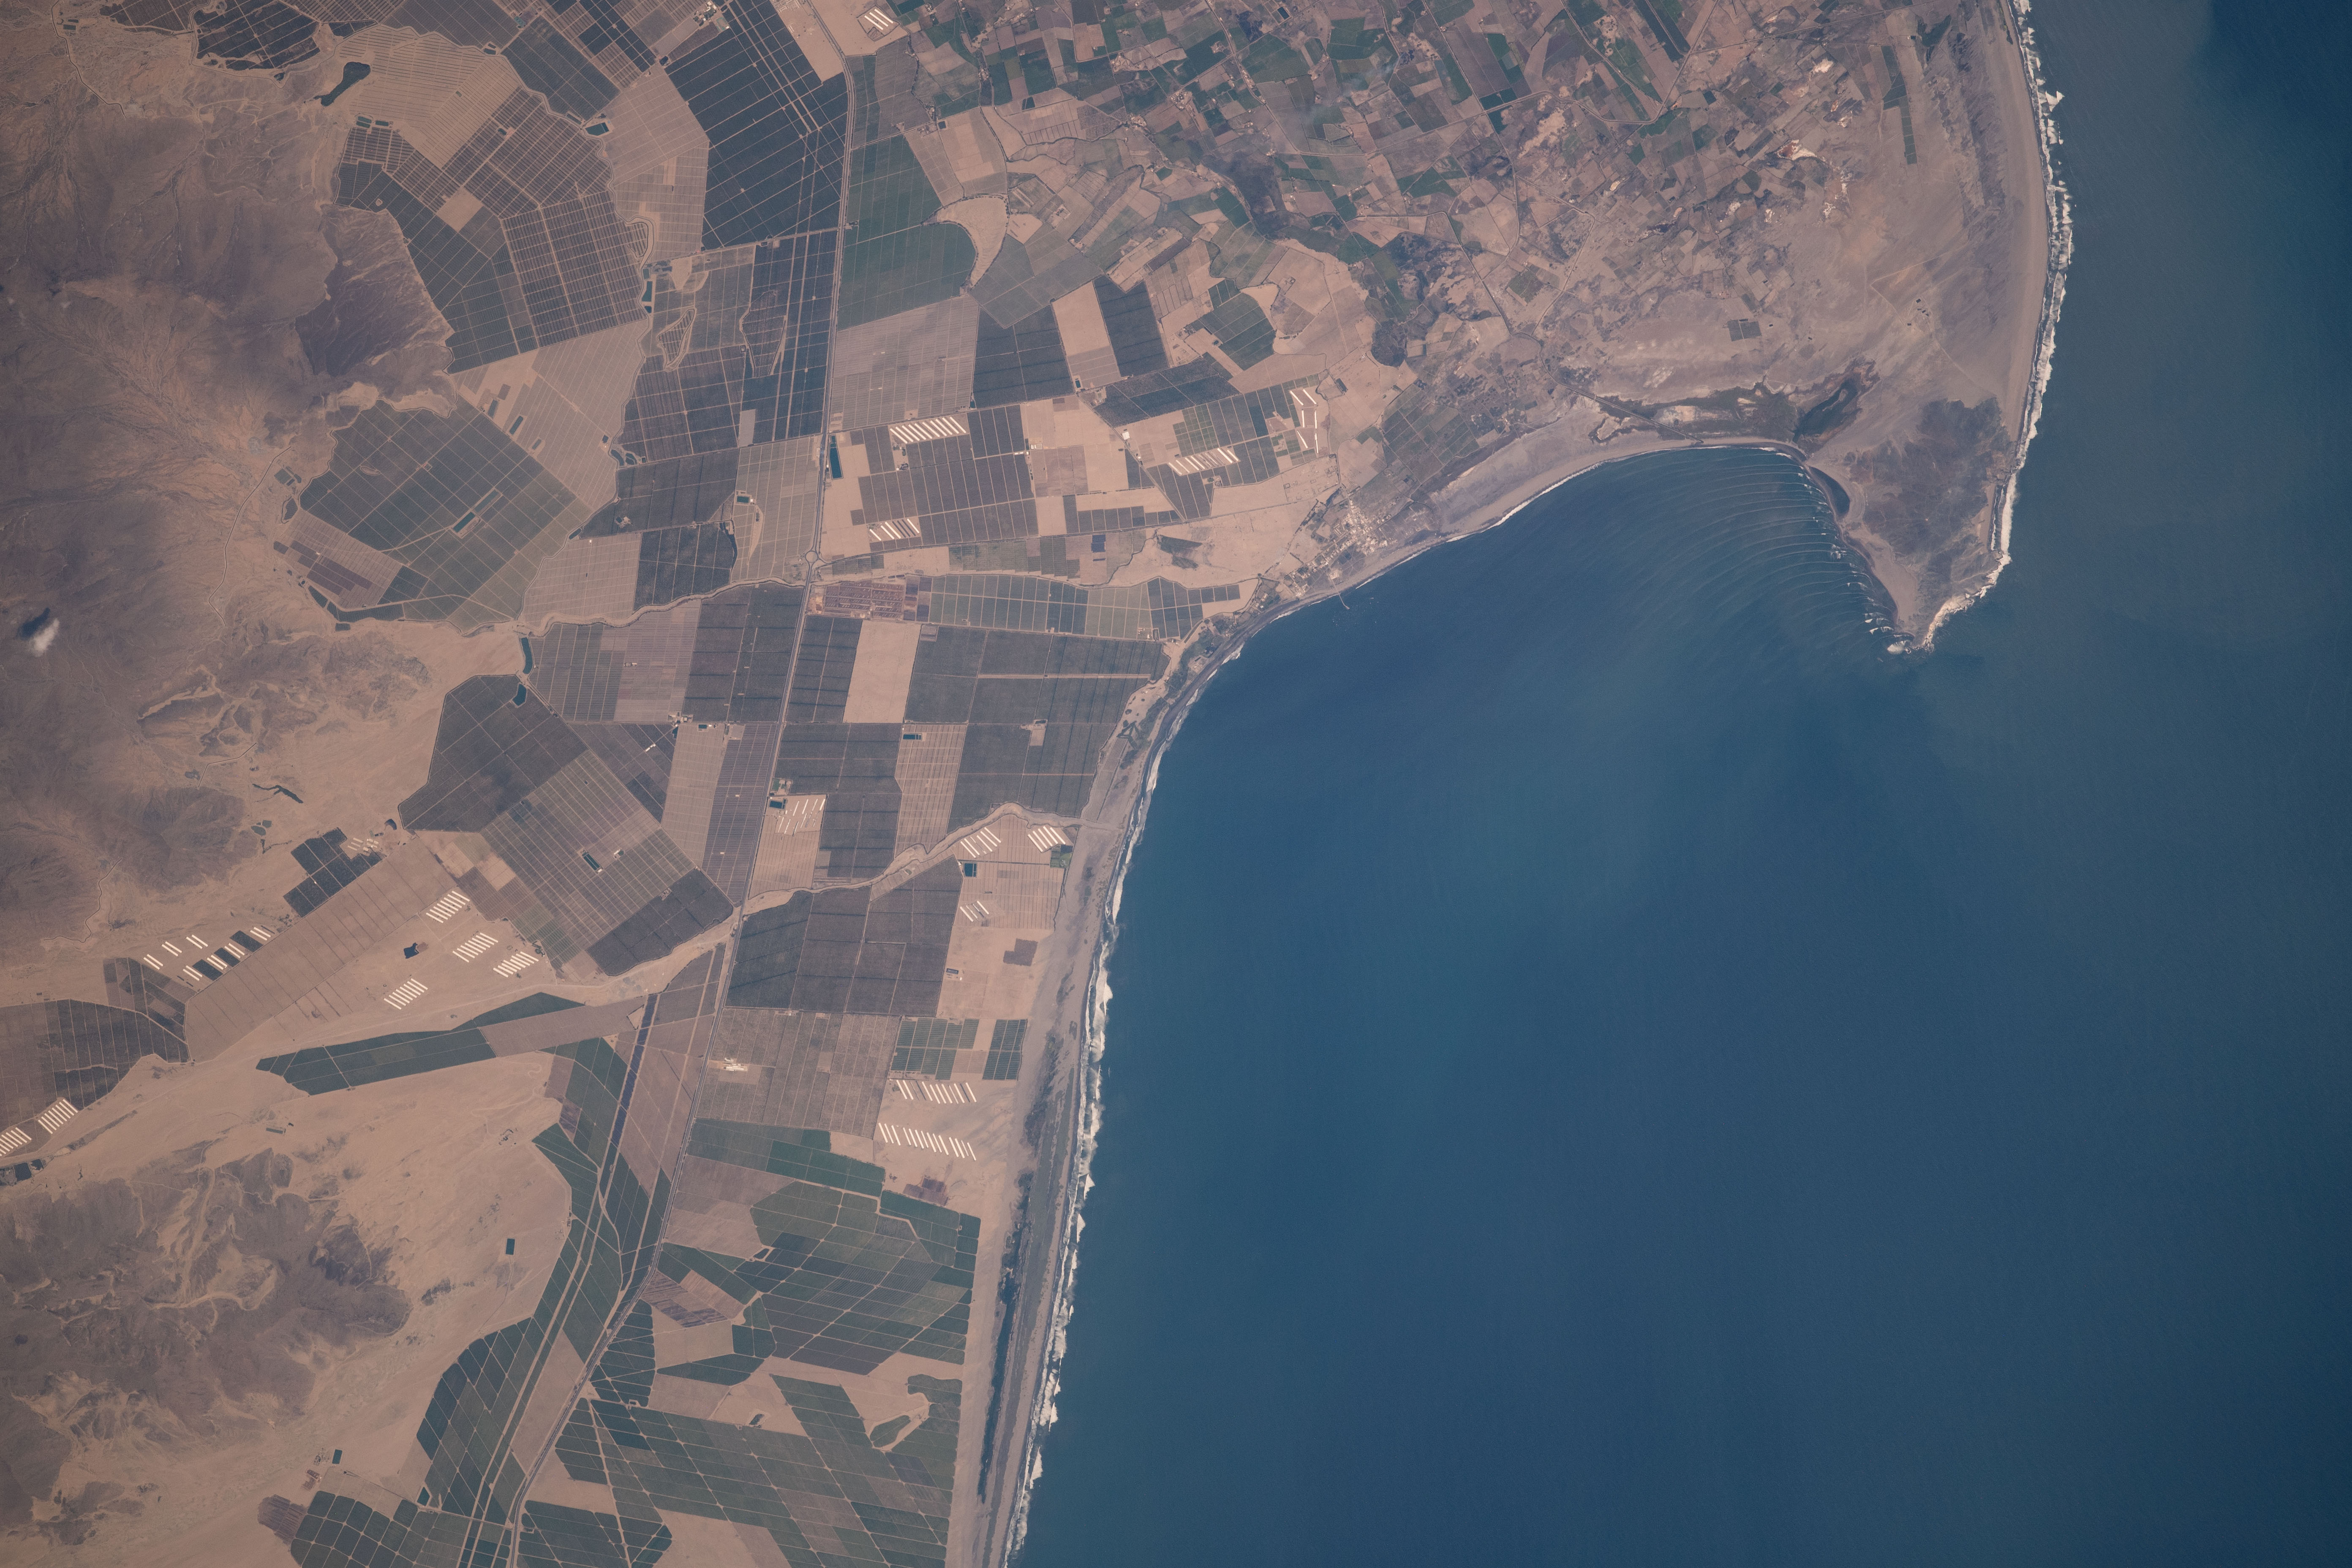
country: PERU
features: COASTLINE
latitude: -8.4
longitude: -78.9
